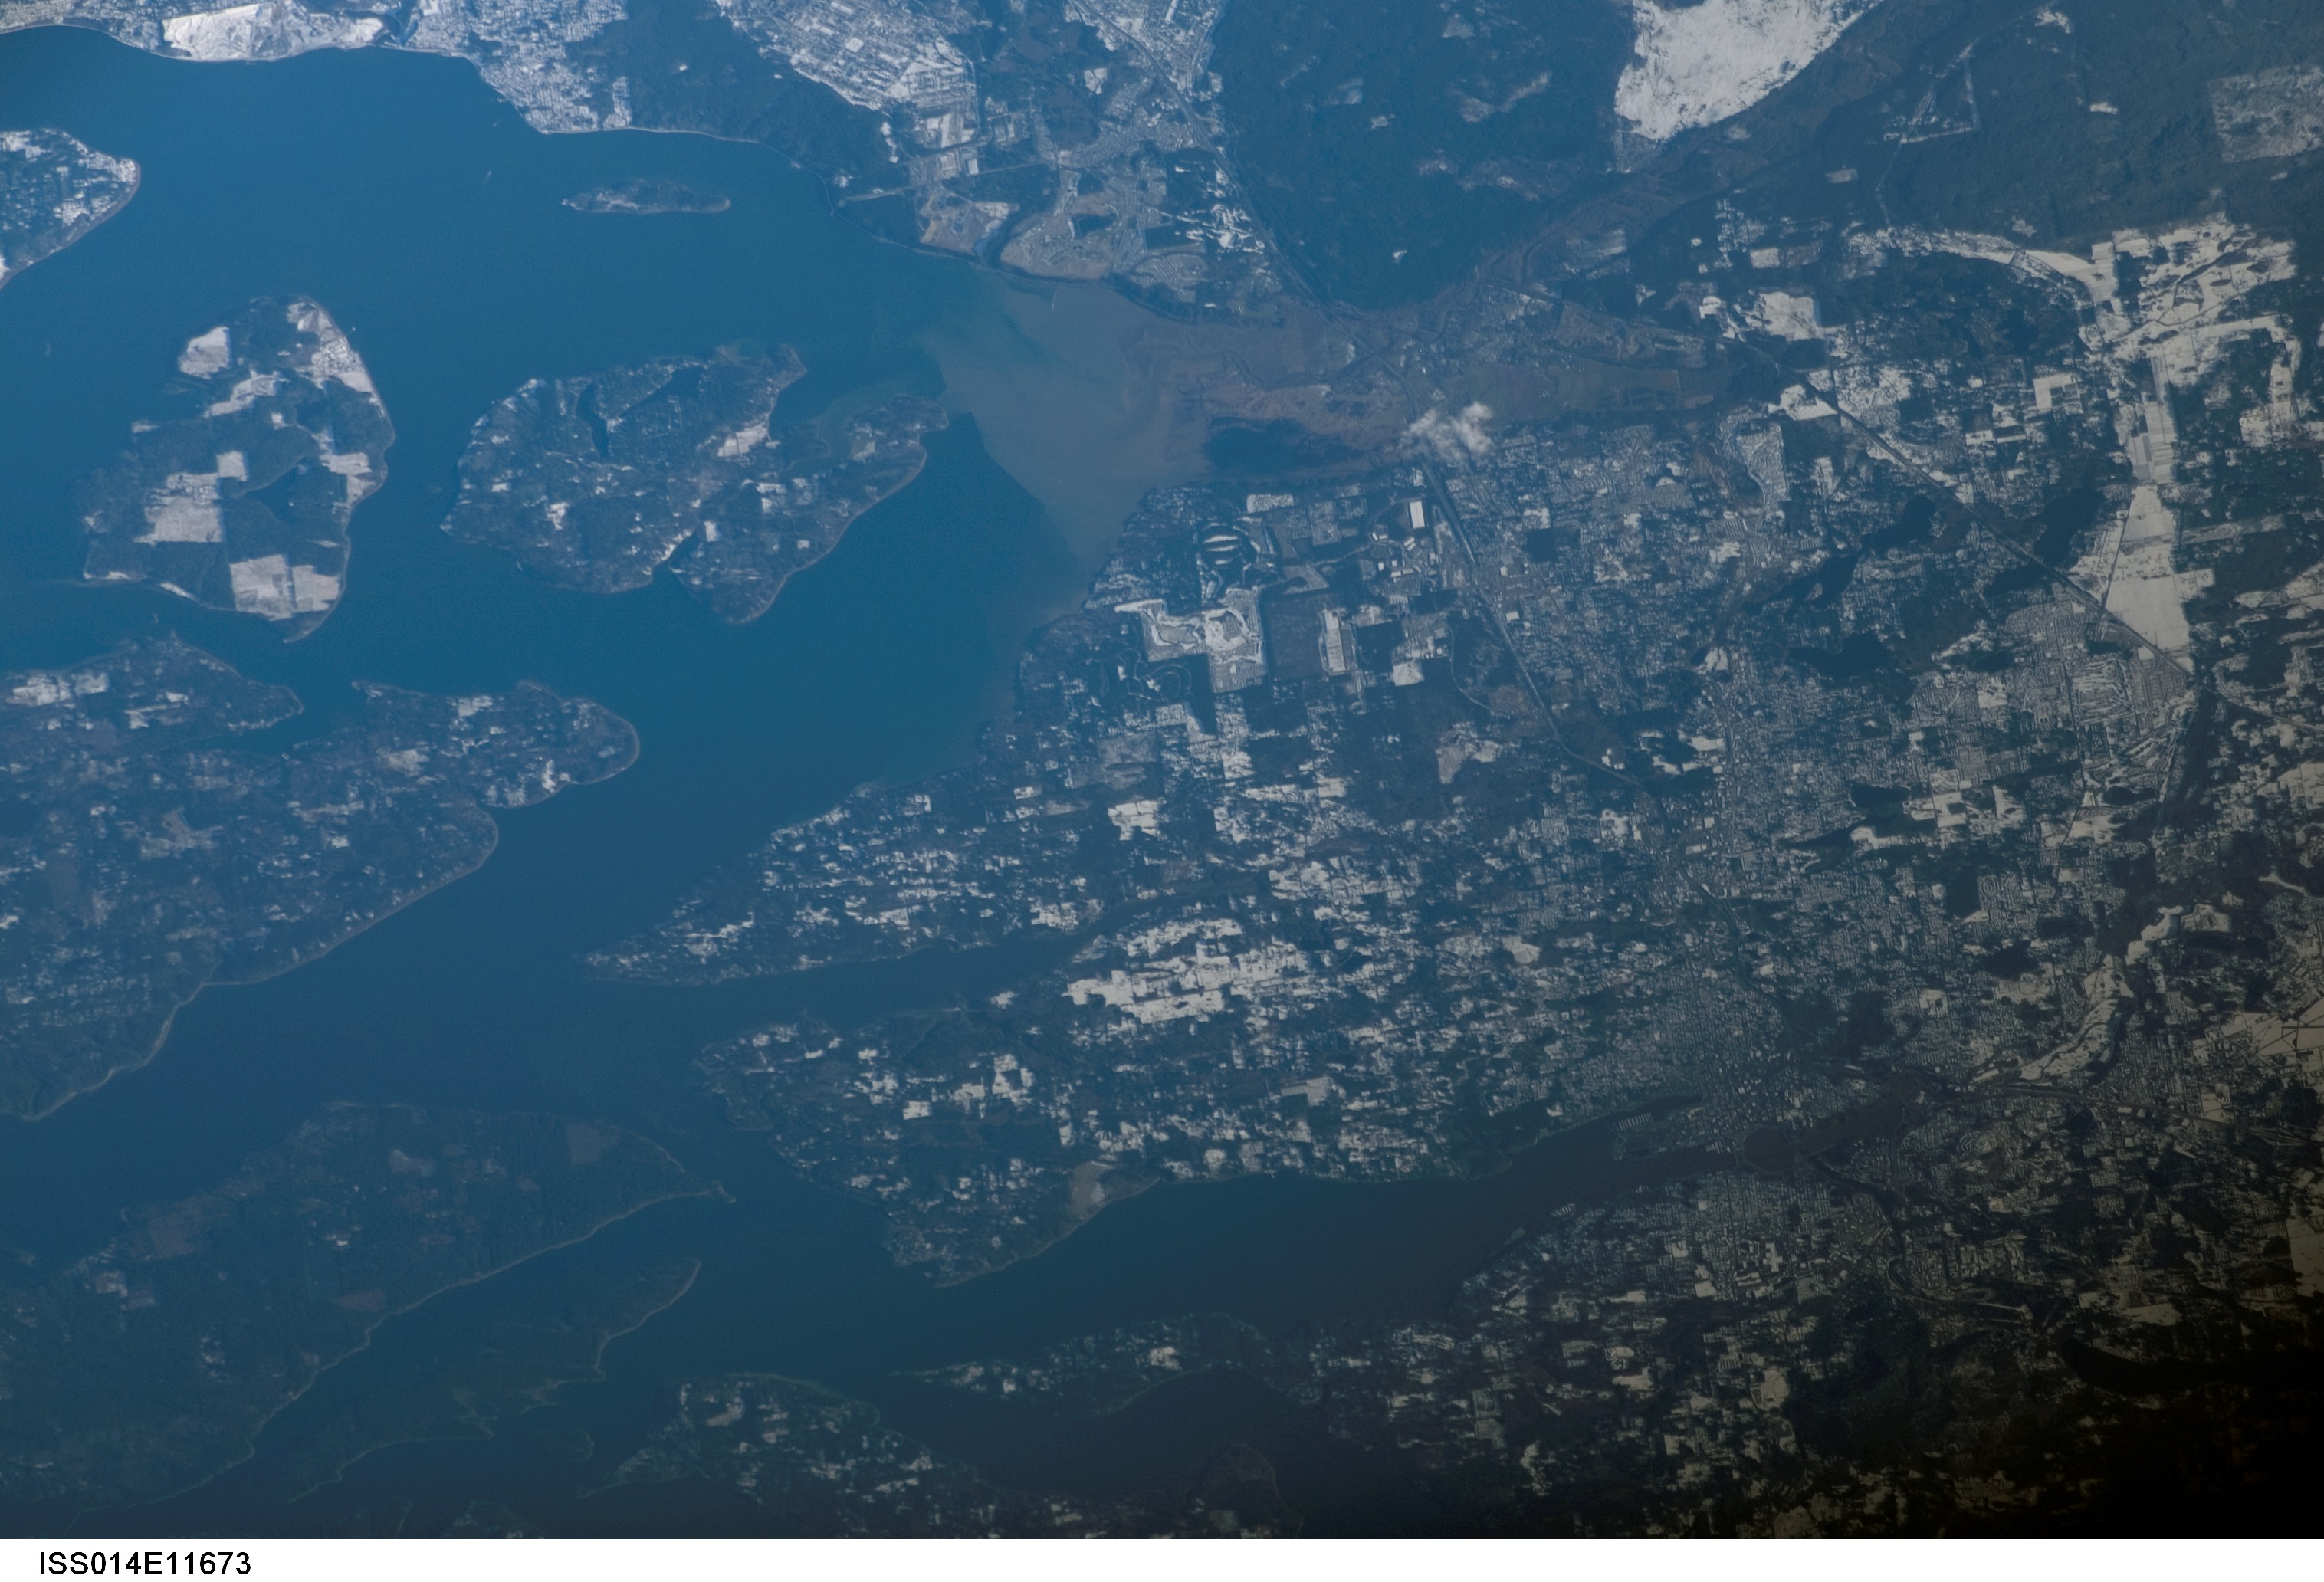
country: USA-WASHINGTON
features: CASE INLET, OLYMPIA, ISLANDS
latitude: 47.1
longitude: -122.8
